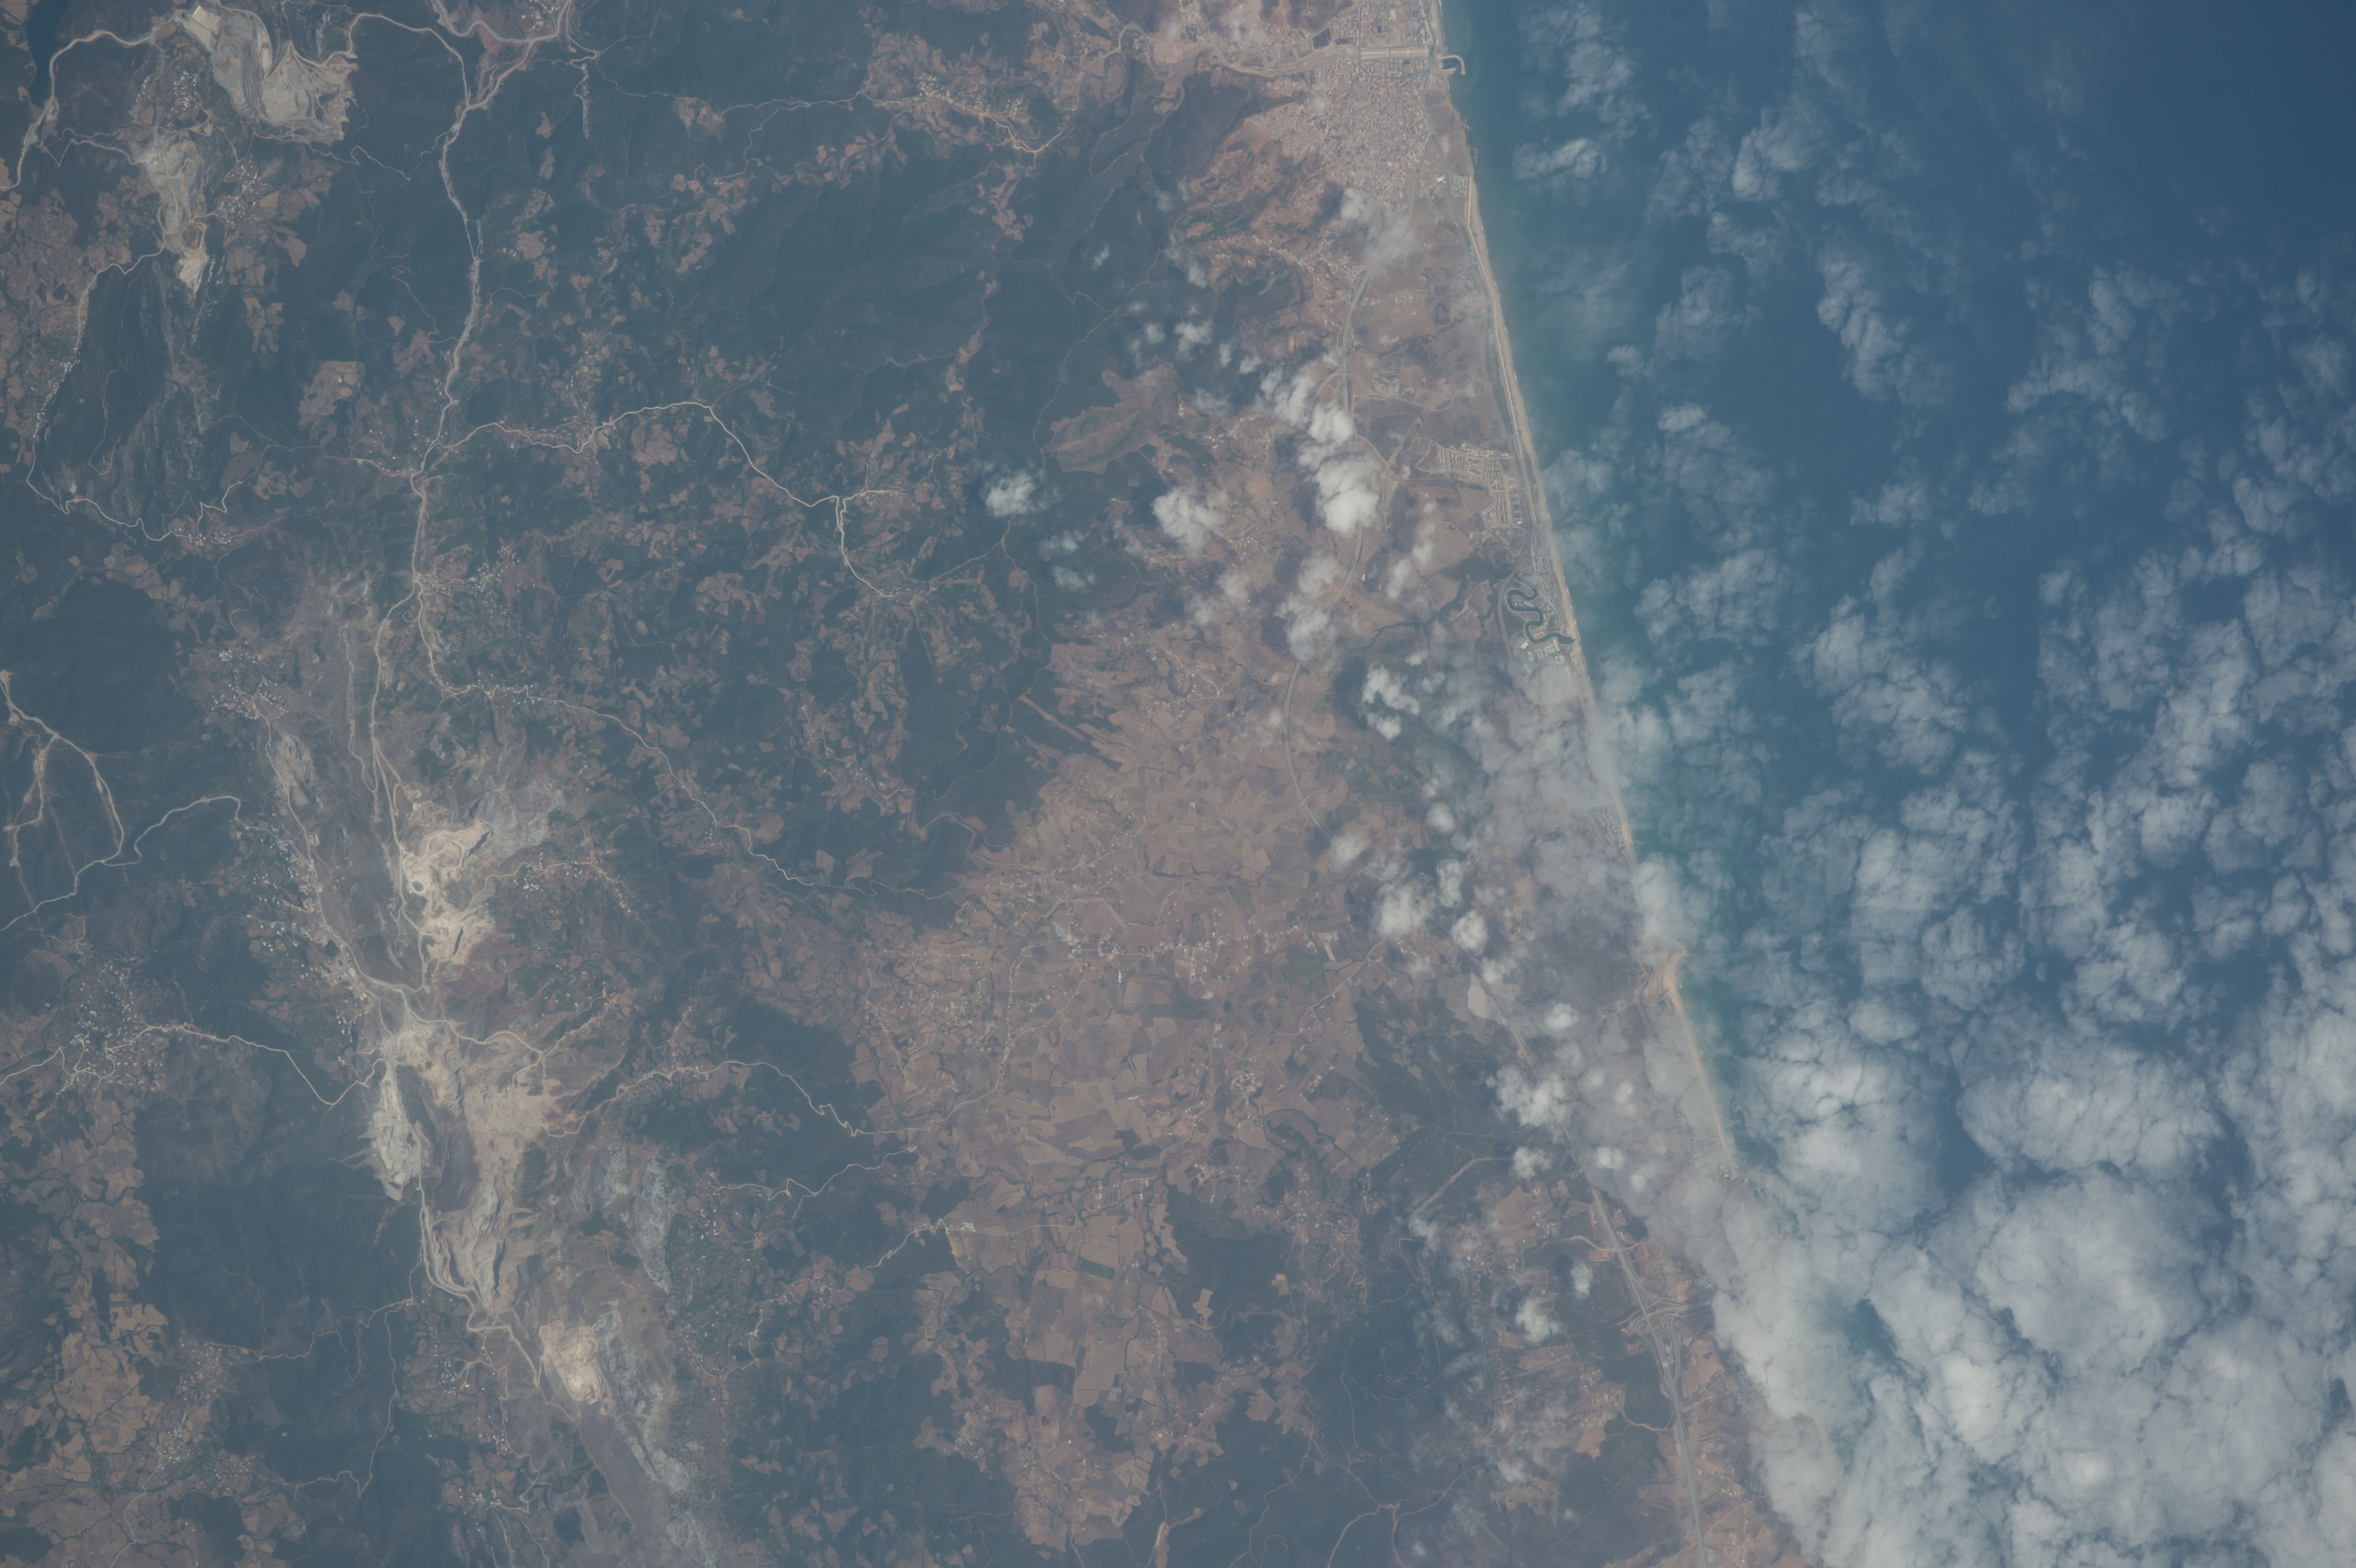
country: MOROCCO
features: ALBORAN SEA, FNIDEQ, QUARRIES
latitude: 35.8
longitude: -5.4
